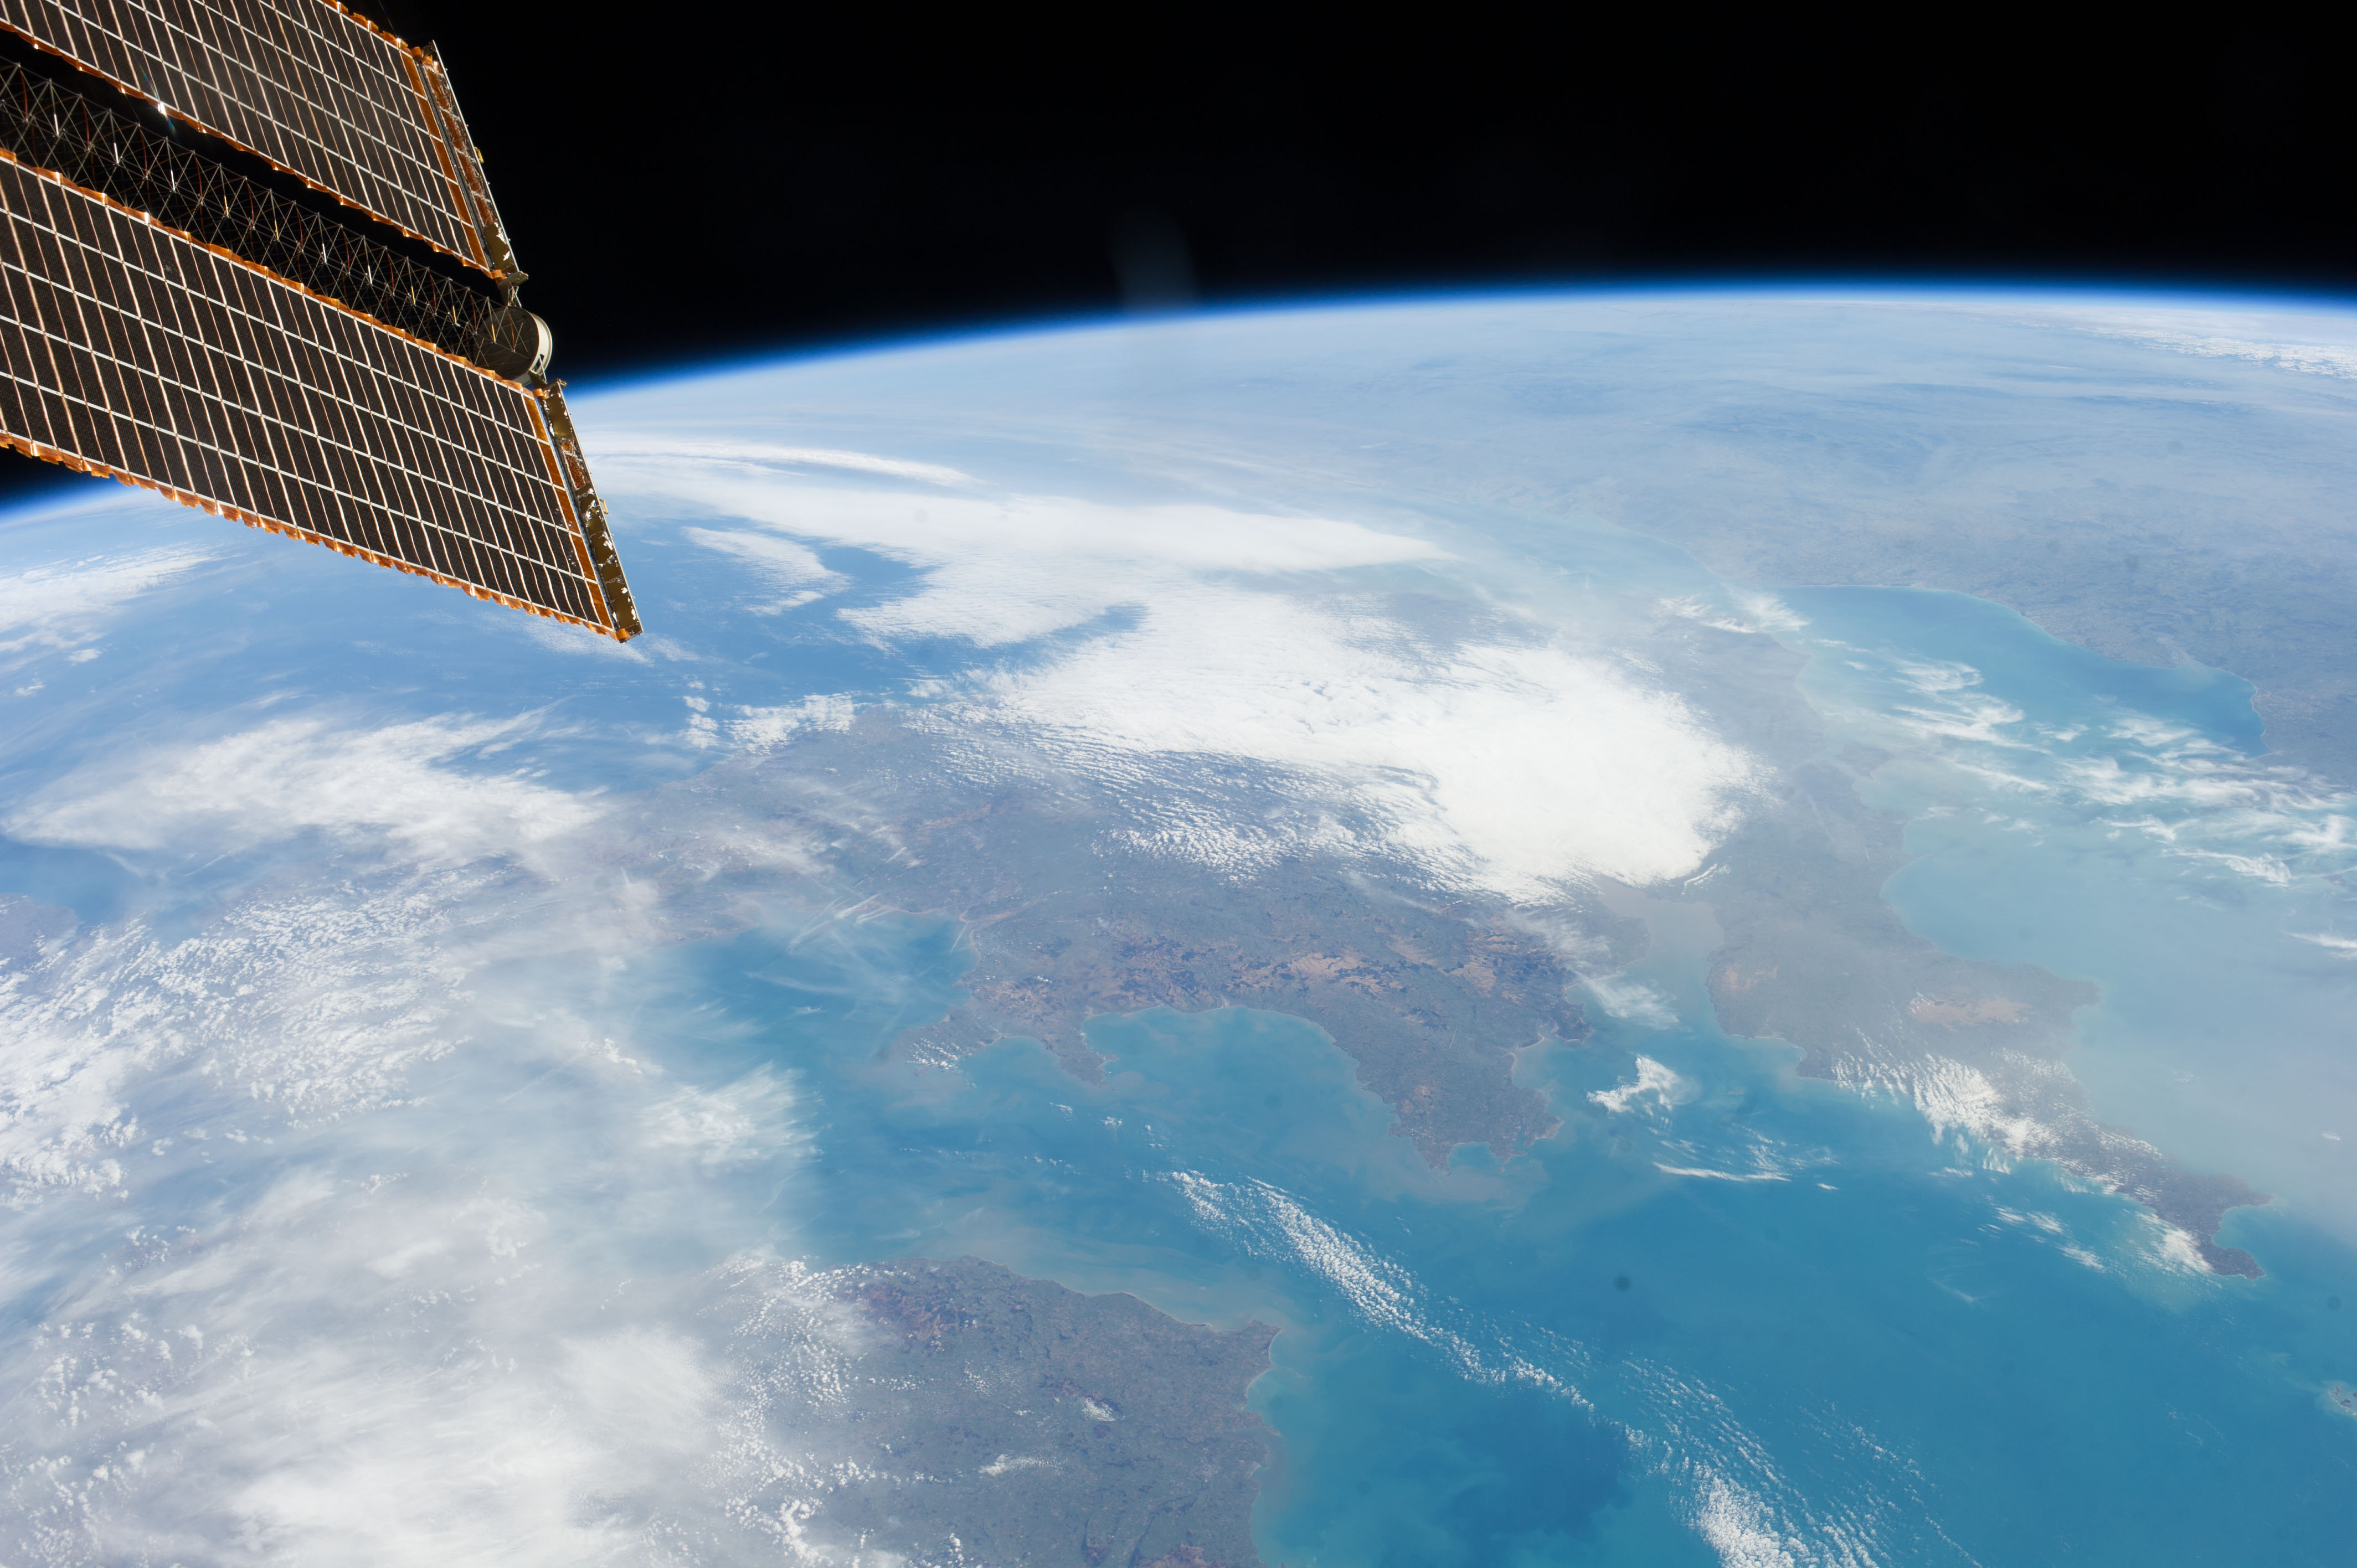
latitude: 53.1
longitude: -1.3
